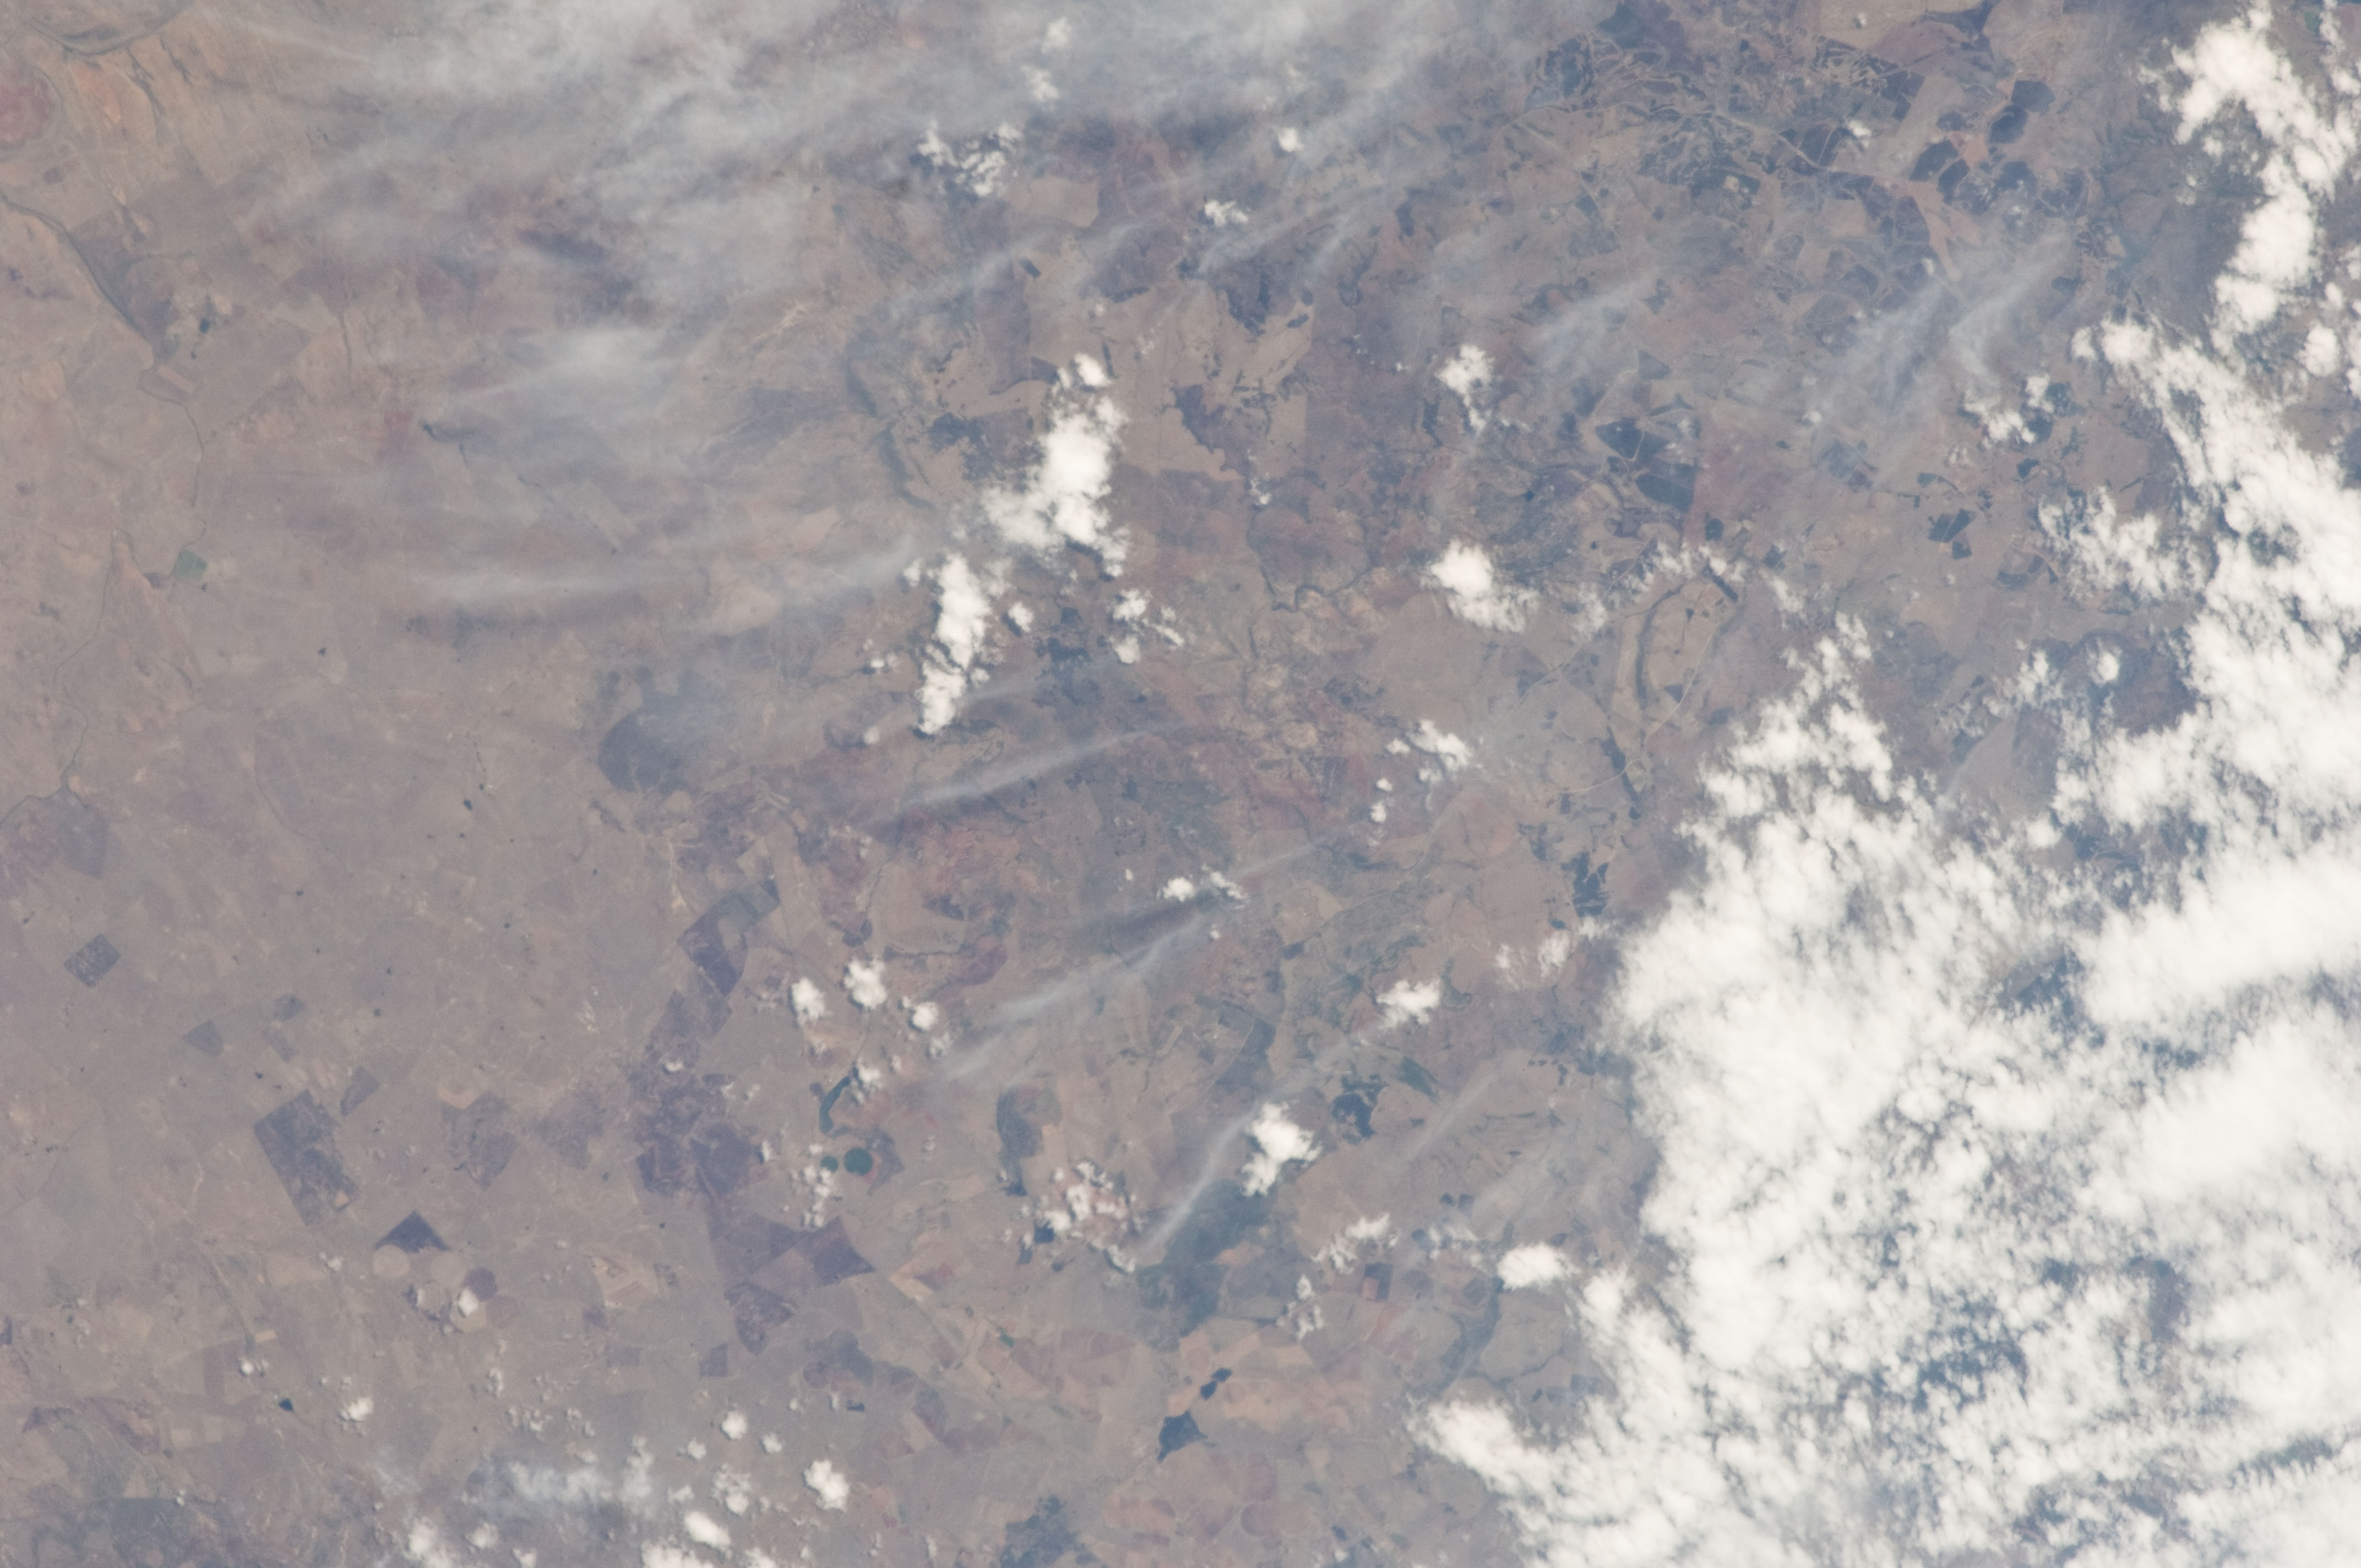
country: REPUBLIC SOUTH AFRICA
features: AGR., BURN SCARS
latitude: -27.6
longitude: 30.5
